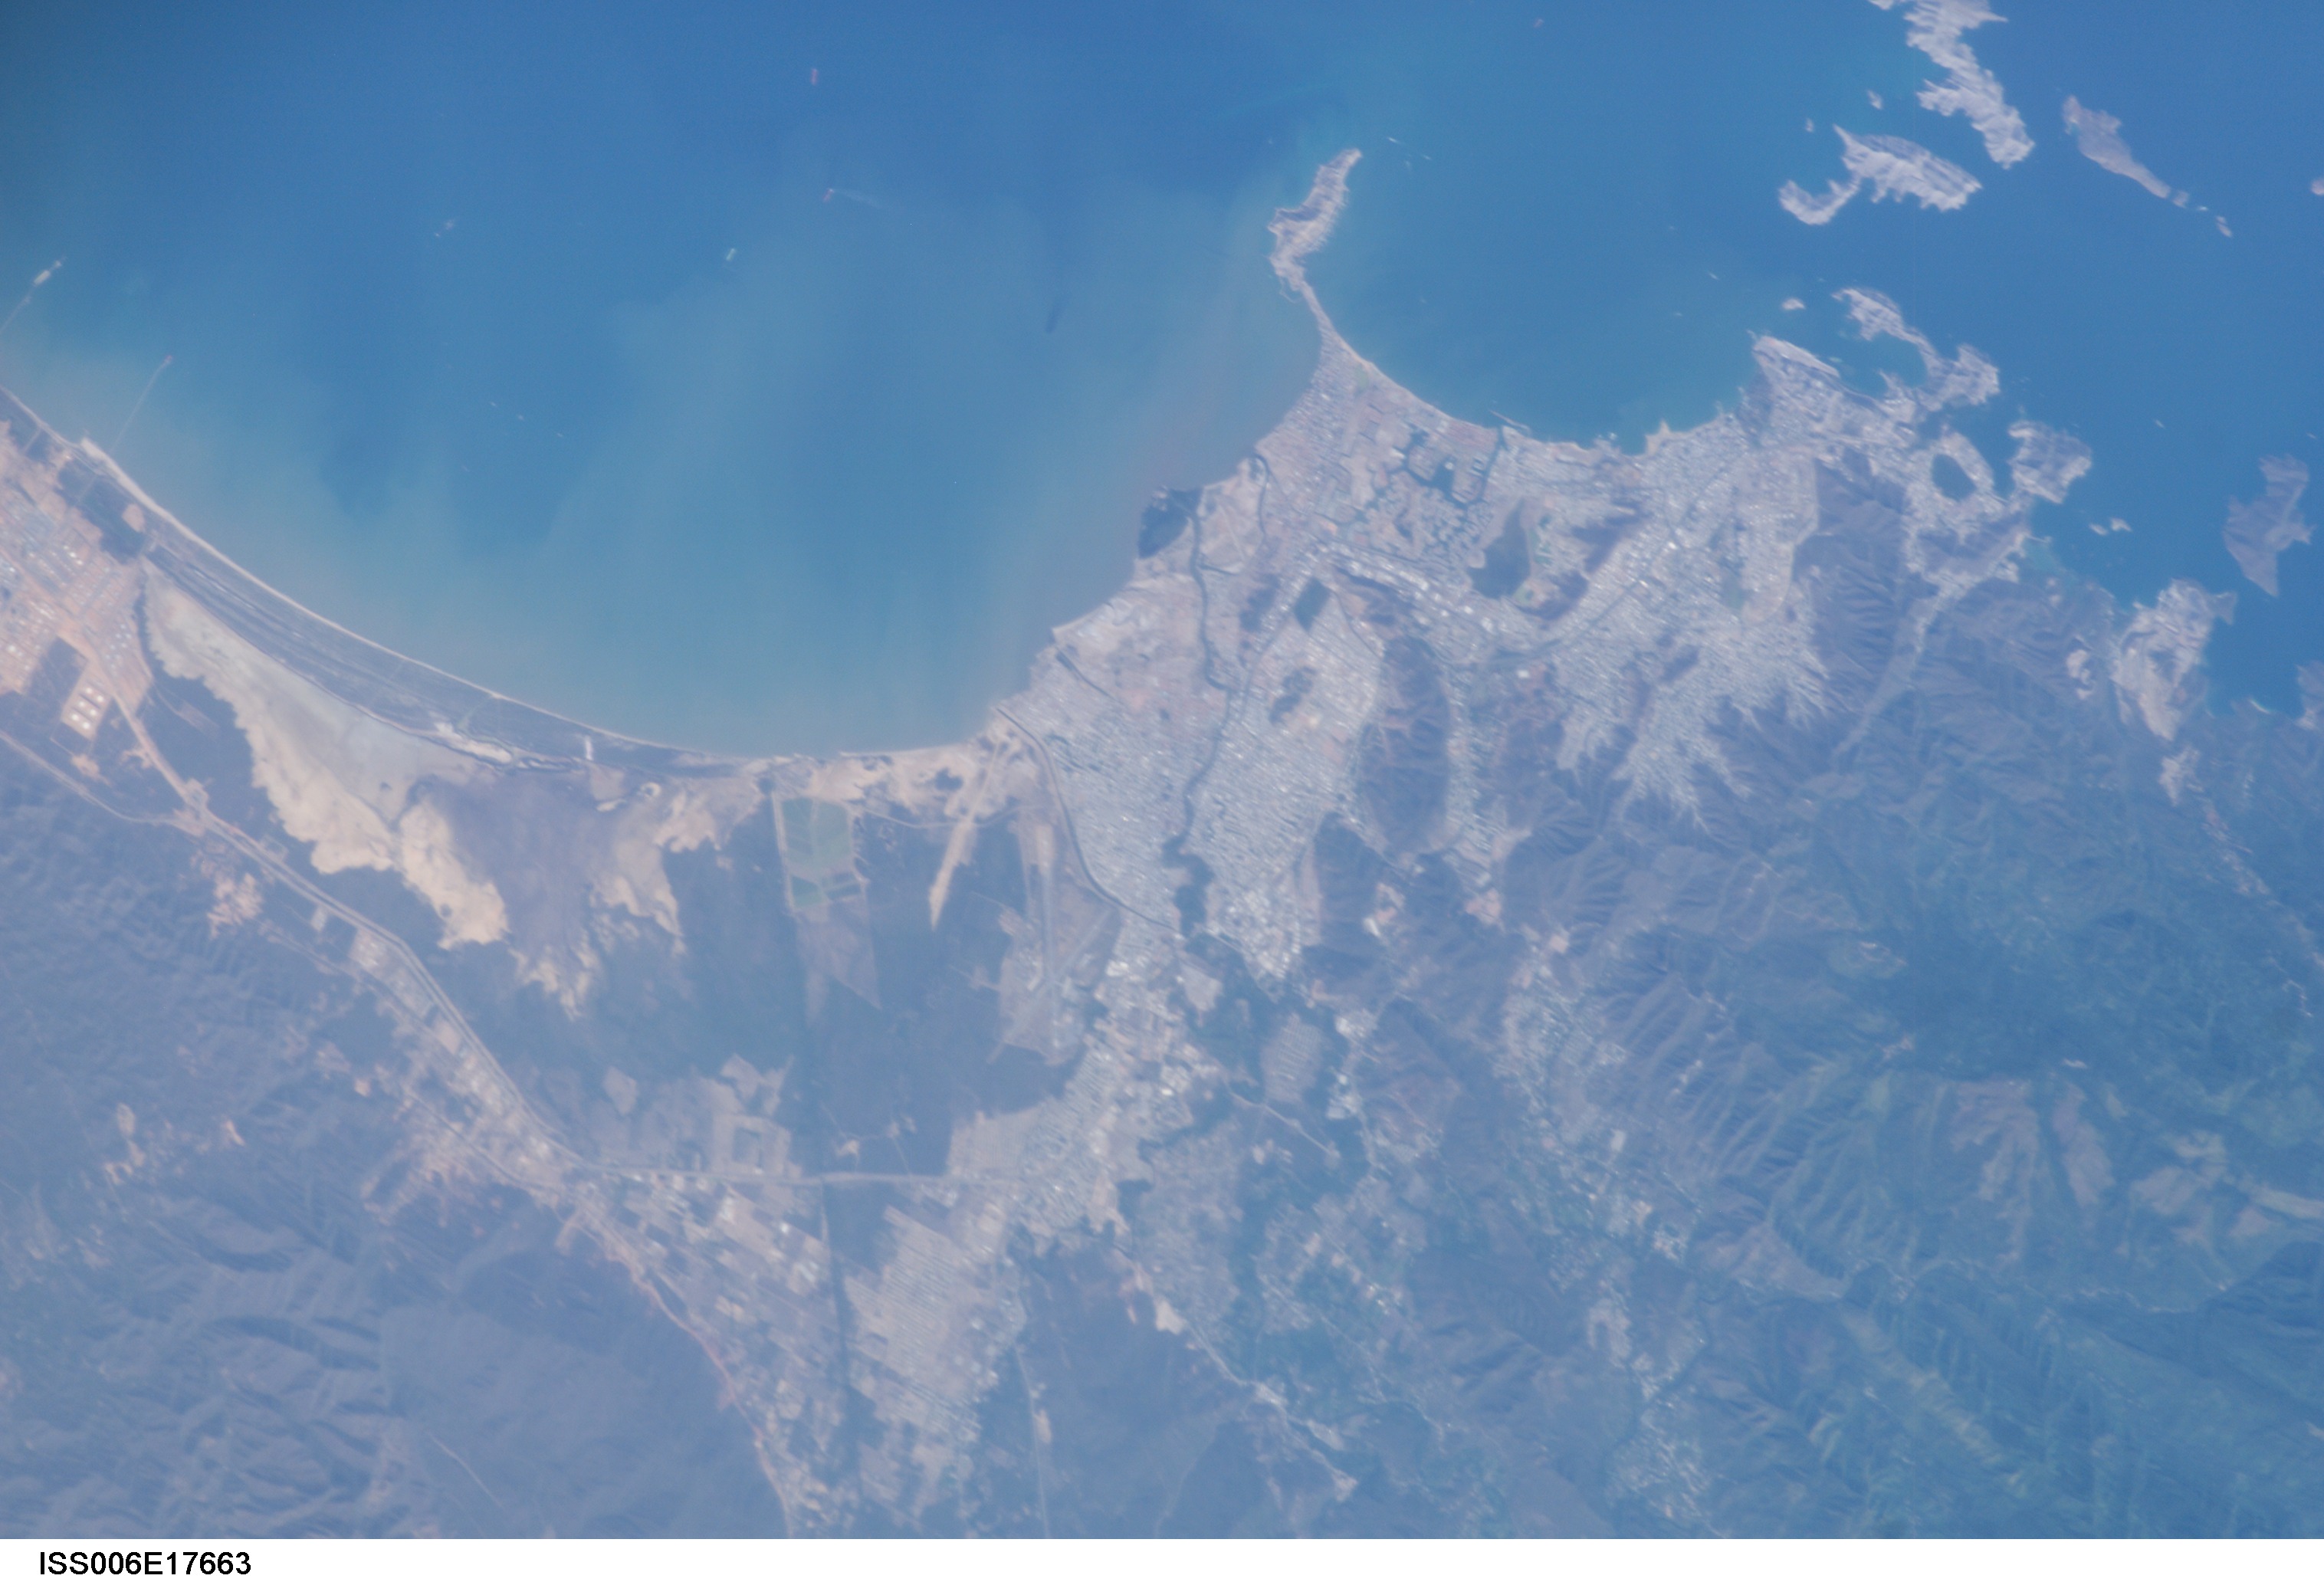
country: VENEZUELA
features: BARCELONA, PUERTO LA CRUZ
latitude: 10.1
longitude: -64.7
